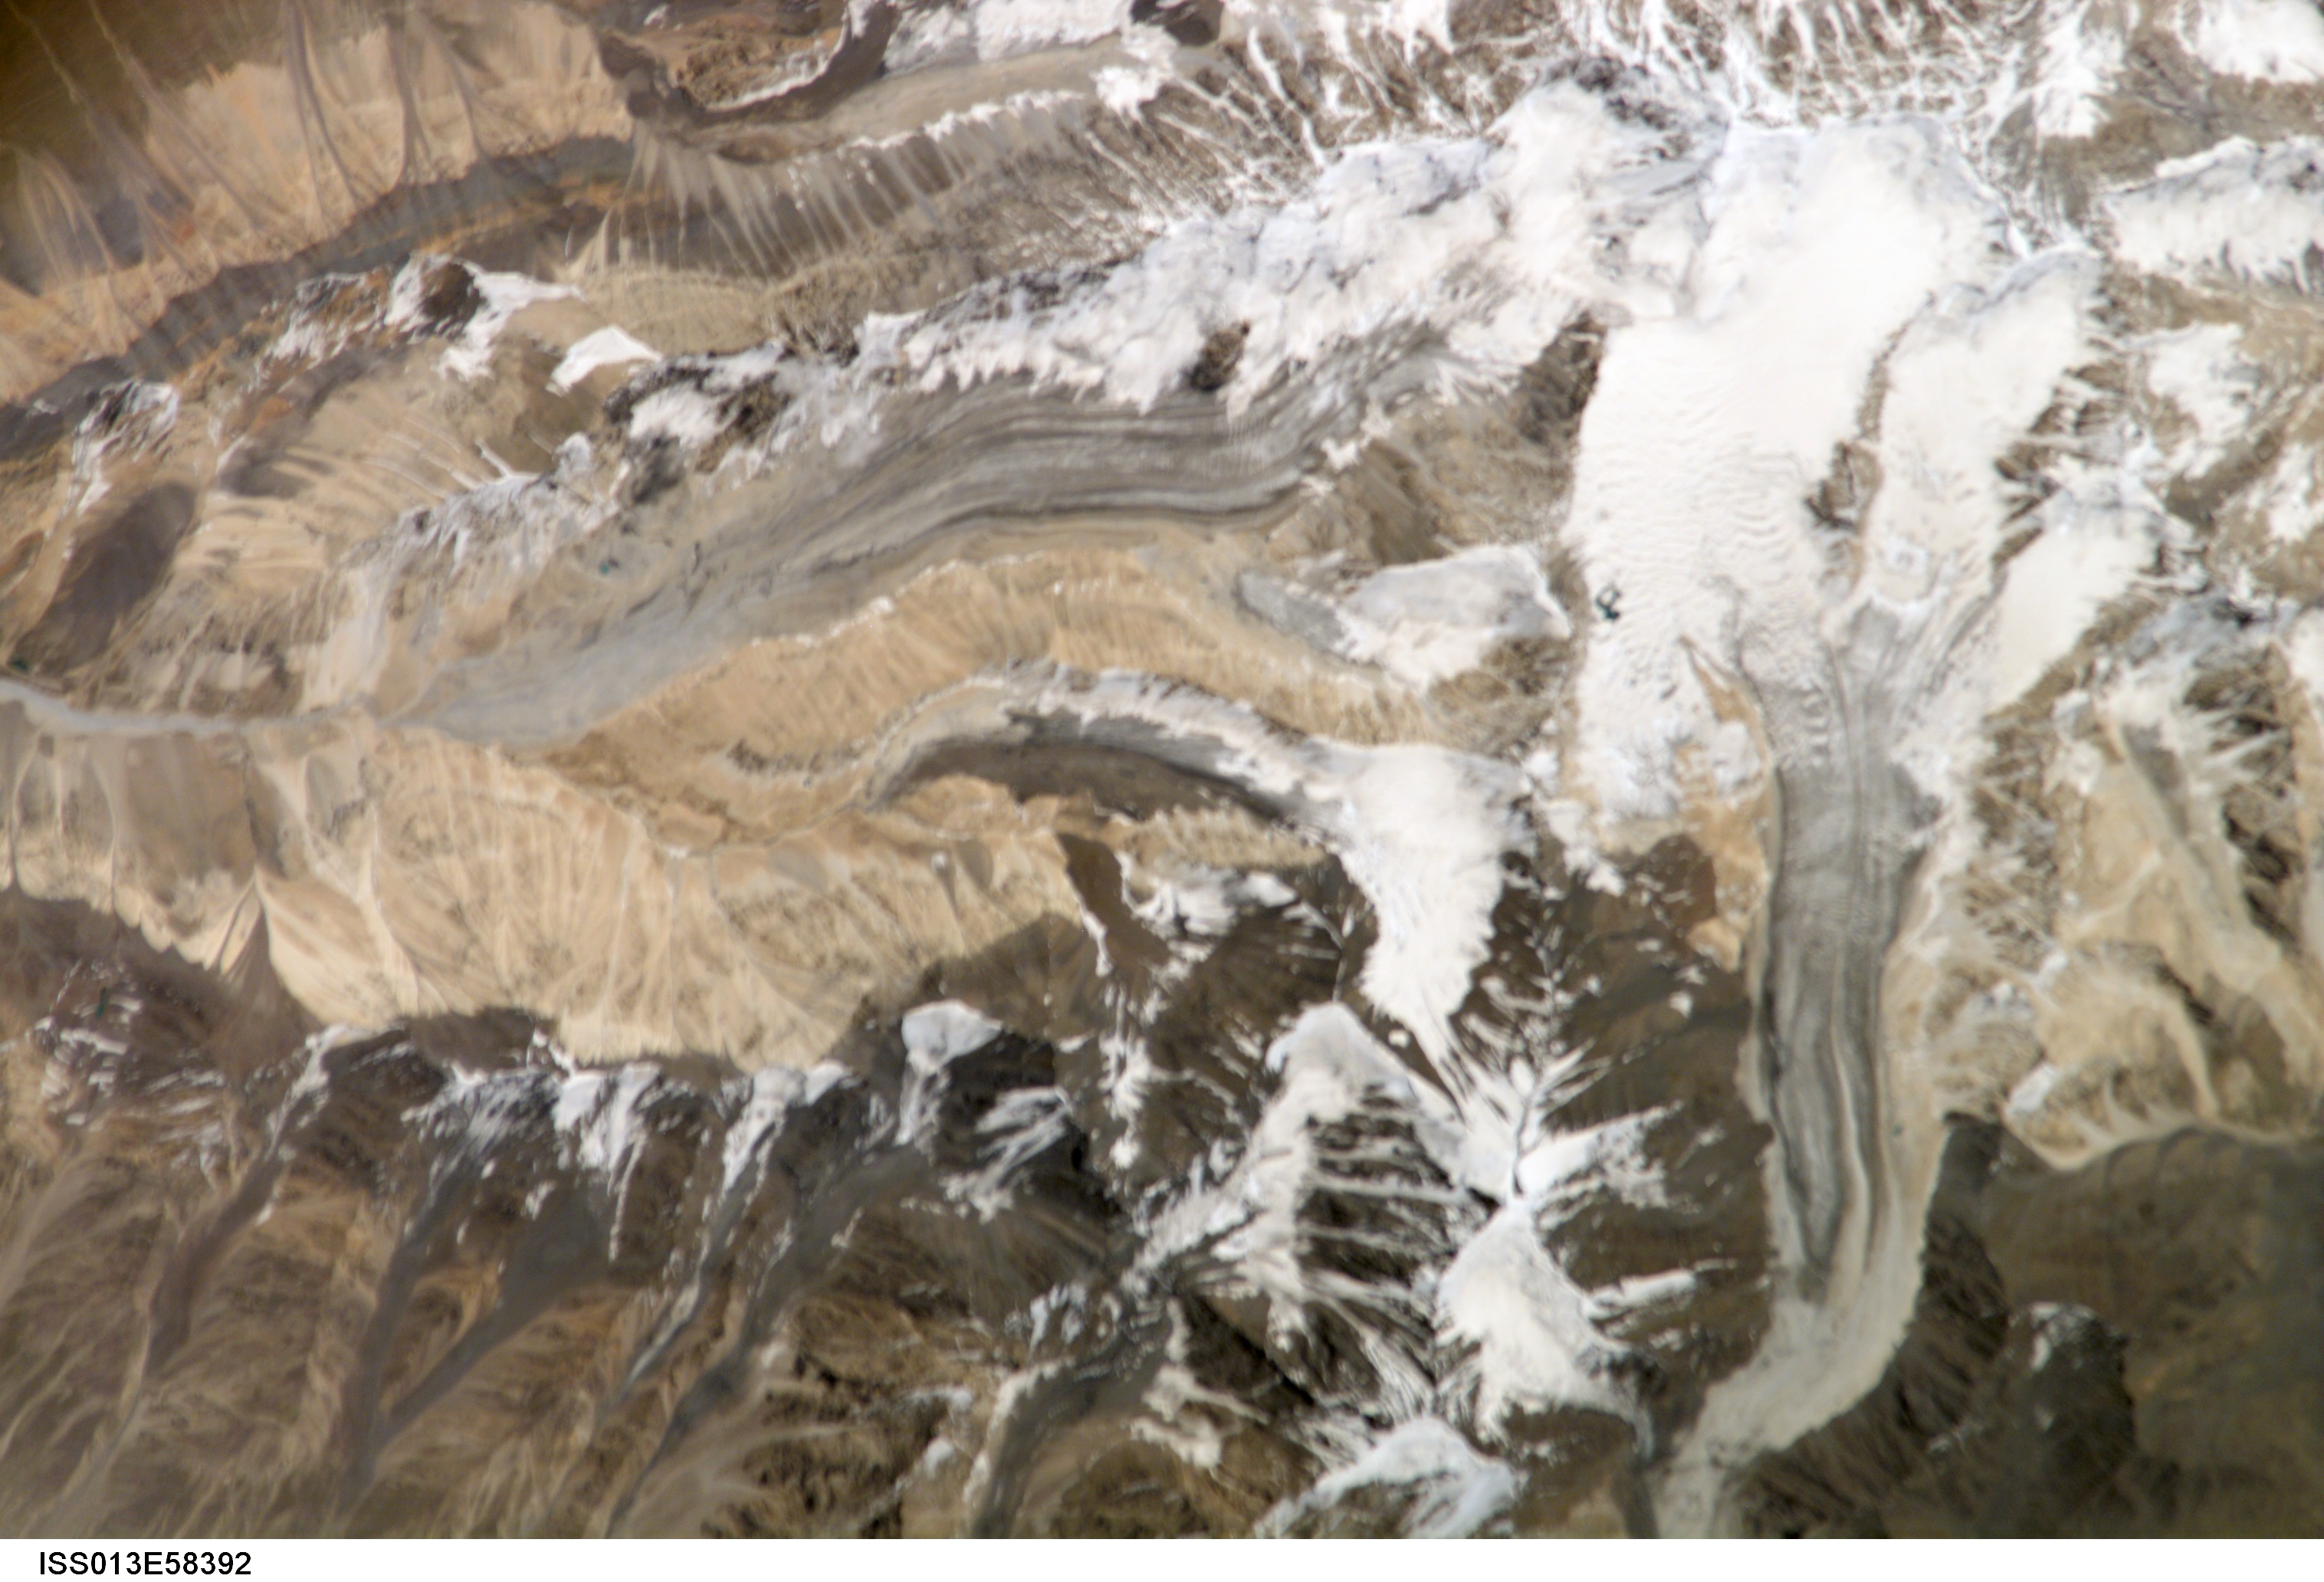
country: AFGHANISTAN
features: MTS., GL., NW. OF CHILLINJI
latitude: 37.0
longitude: 73.3
